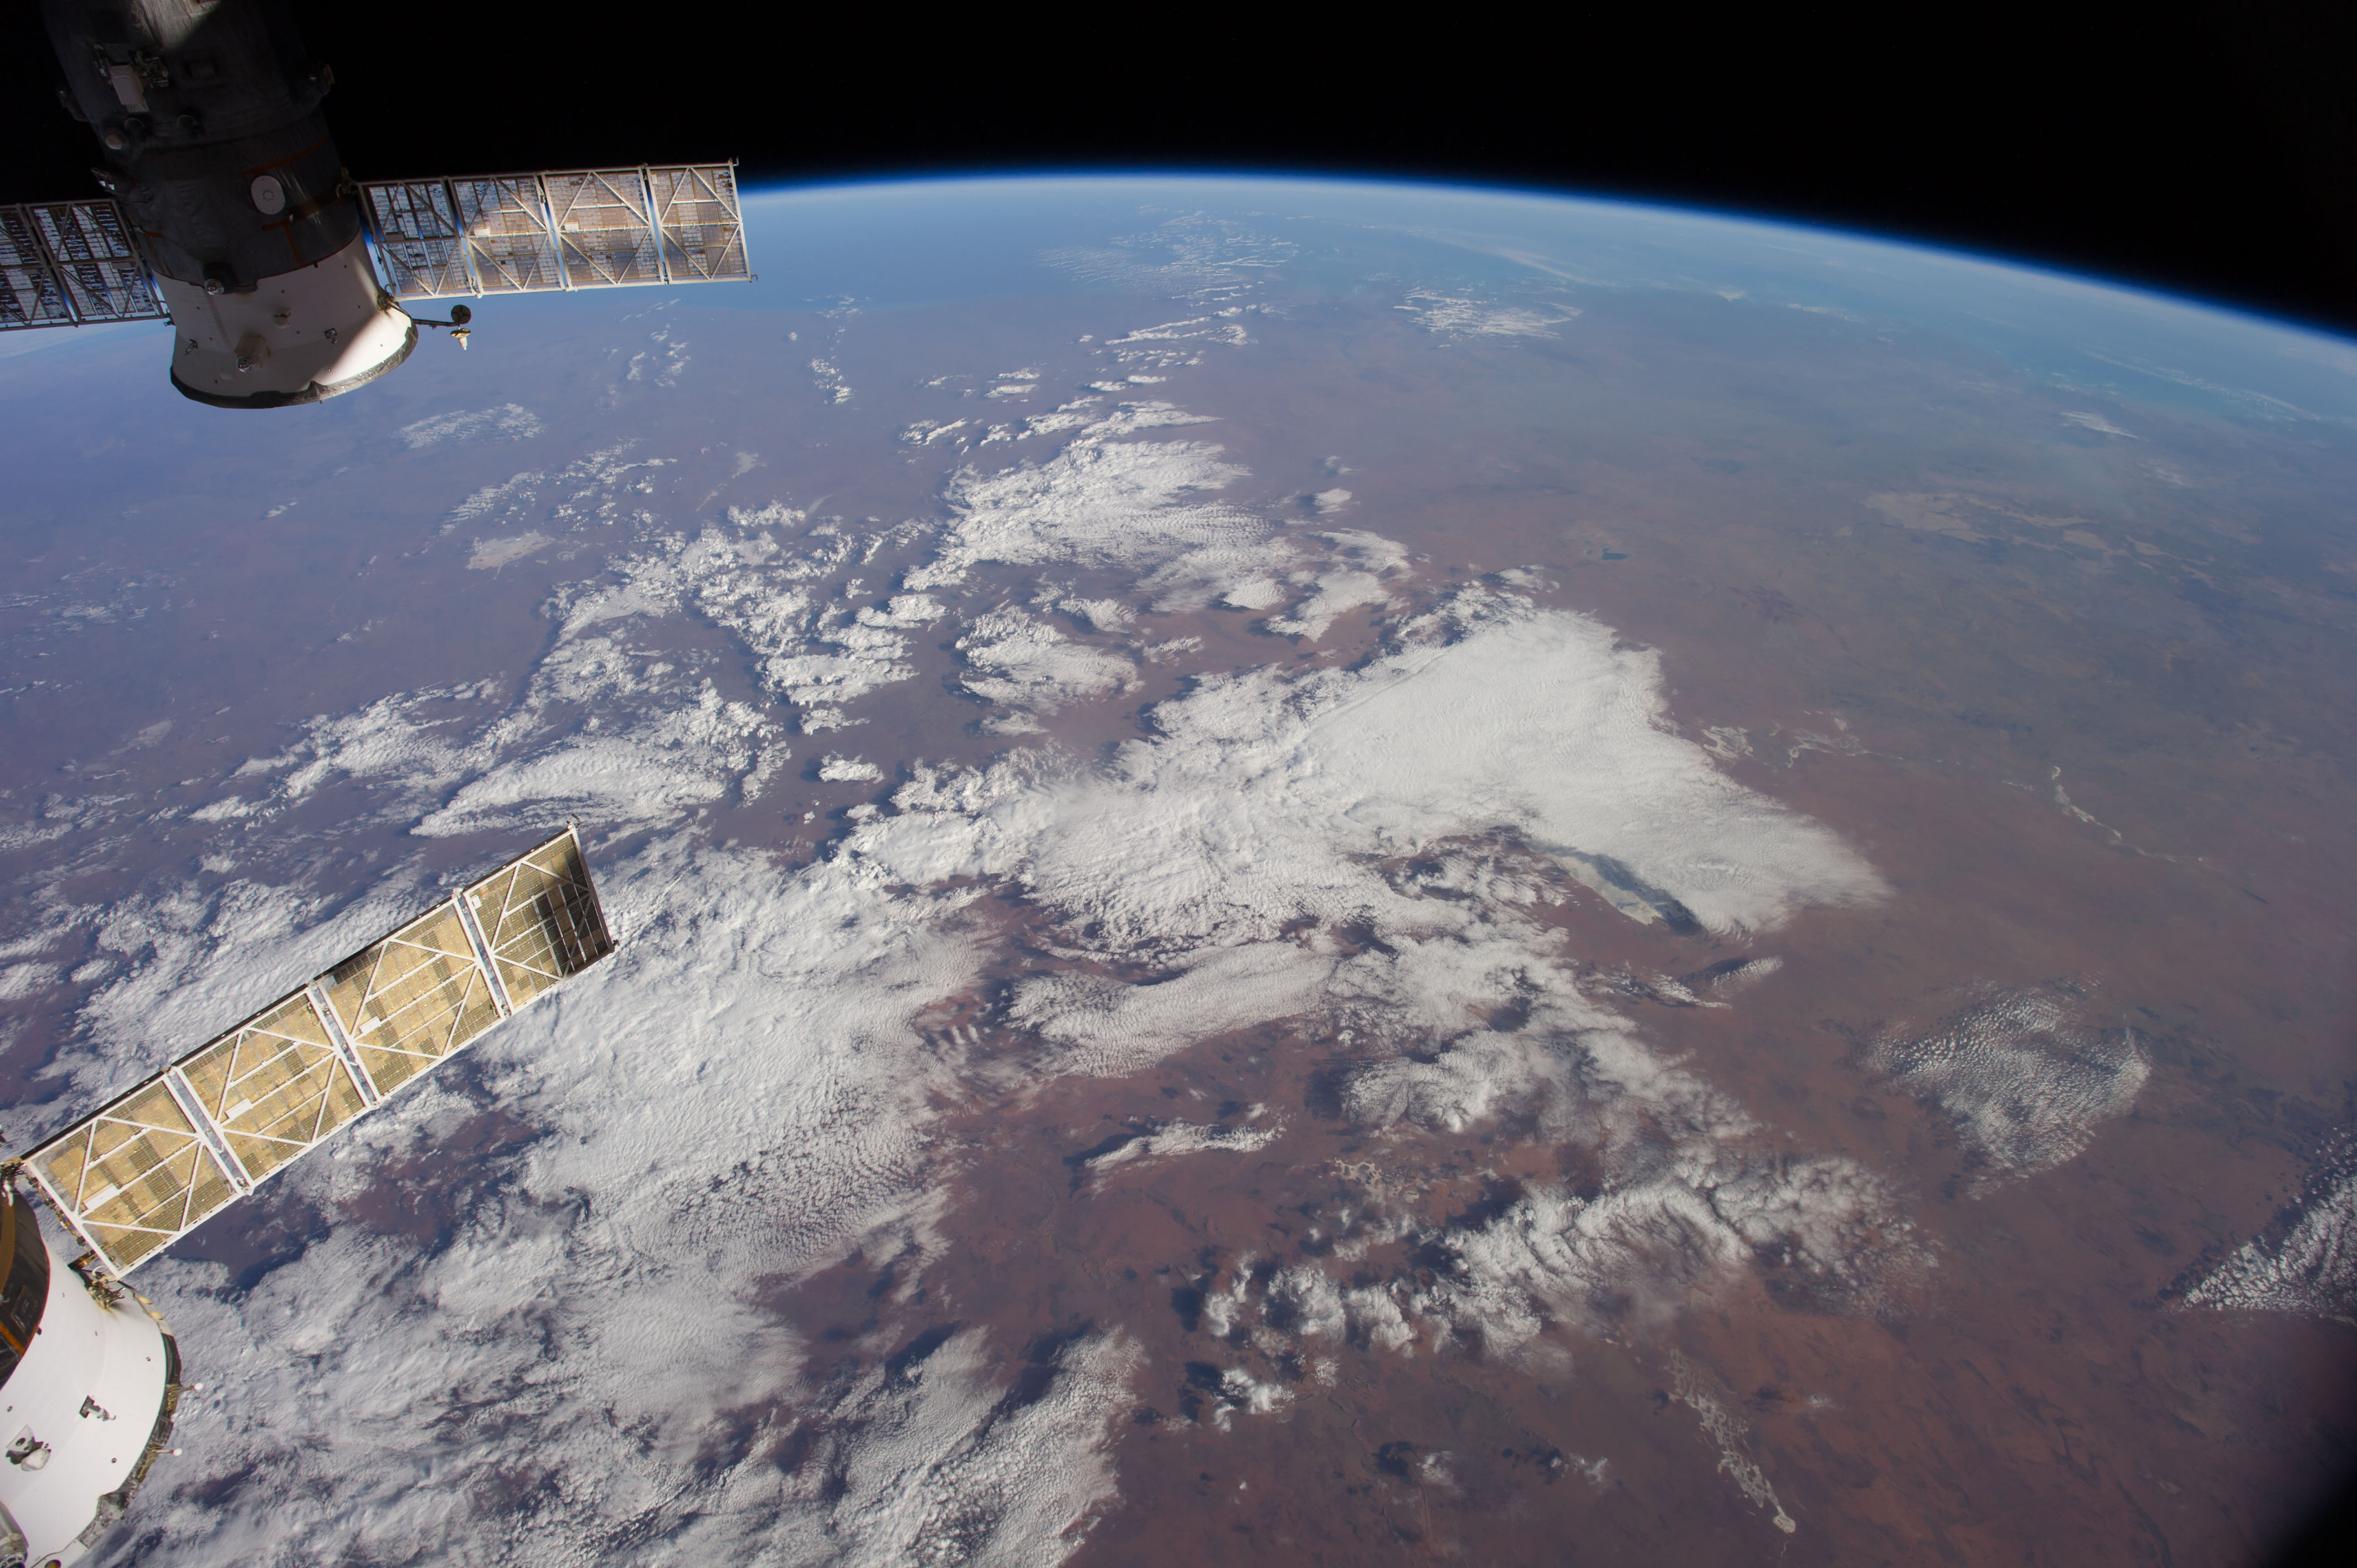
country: AUSTRALIA-WA
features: INDIAN O., L. GREGORY, L. MACKAY, GREAT SANDY DES., ATMOSPHERIC LIMB
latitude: -23.5
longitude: 126.5
